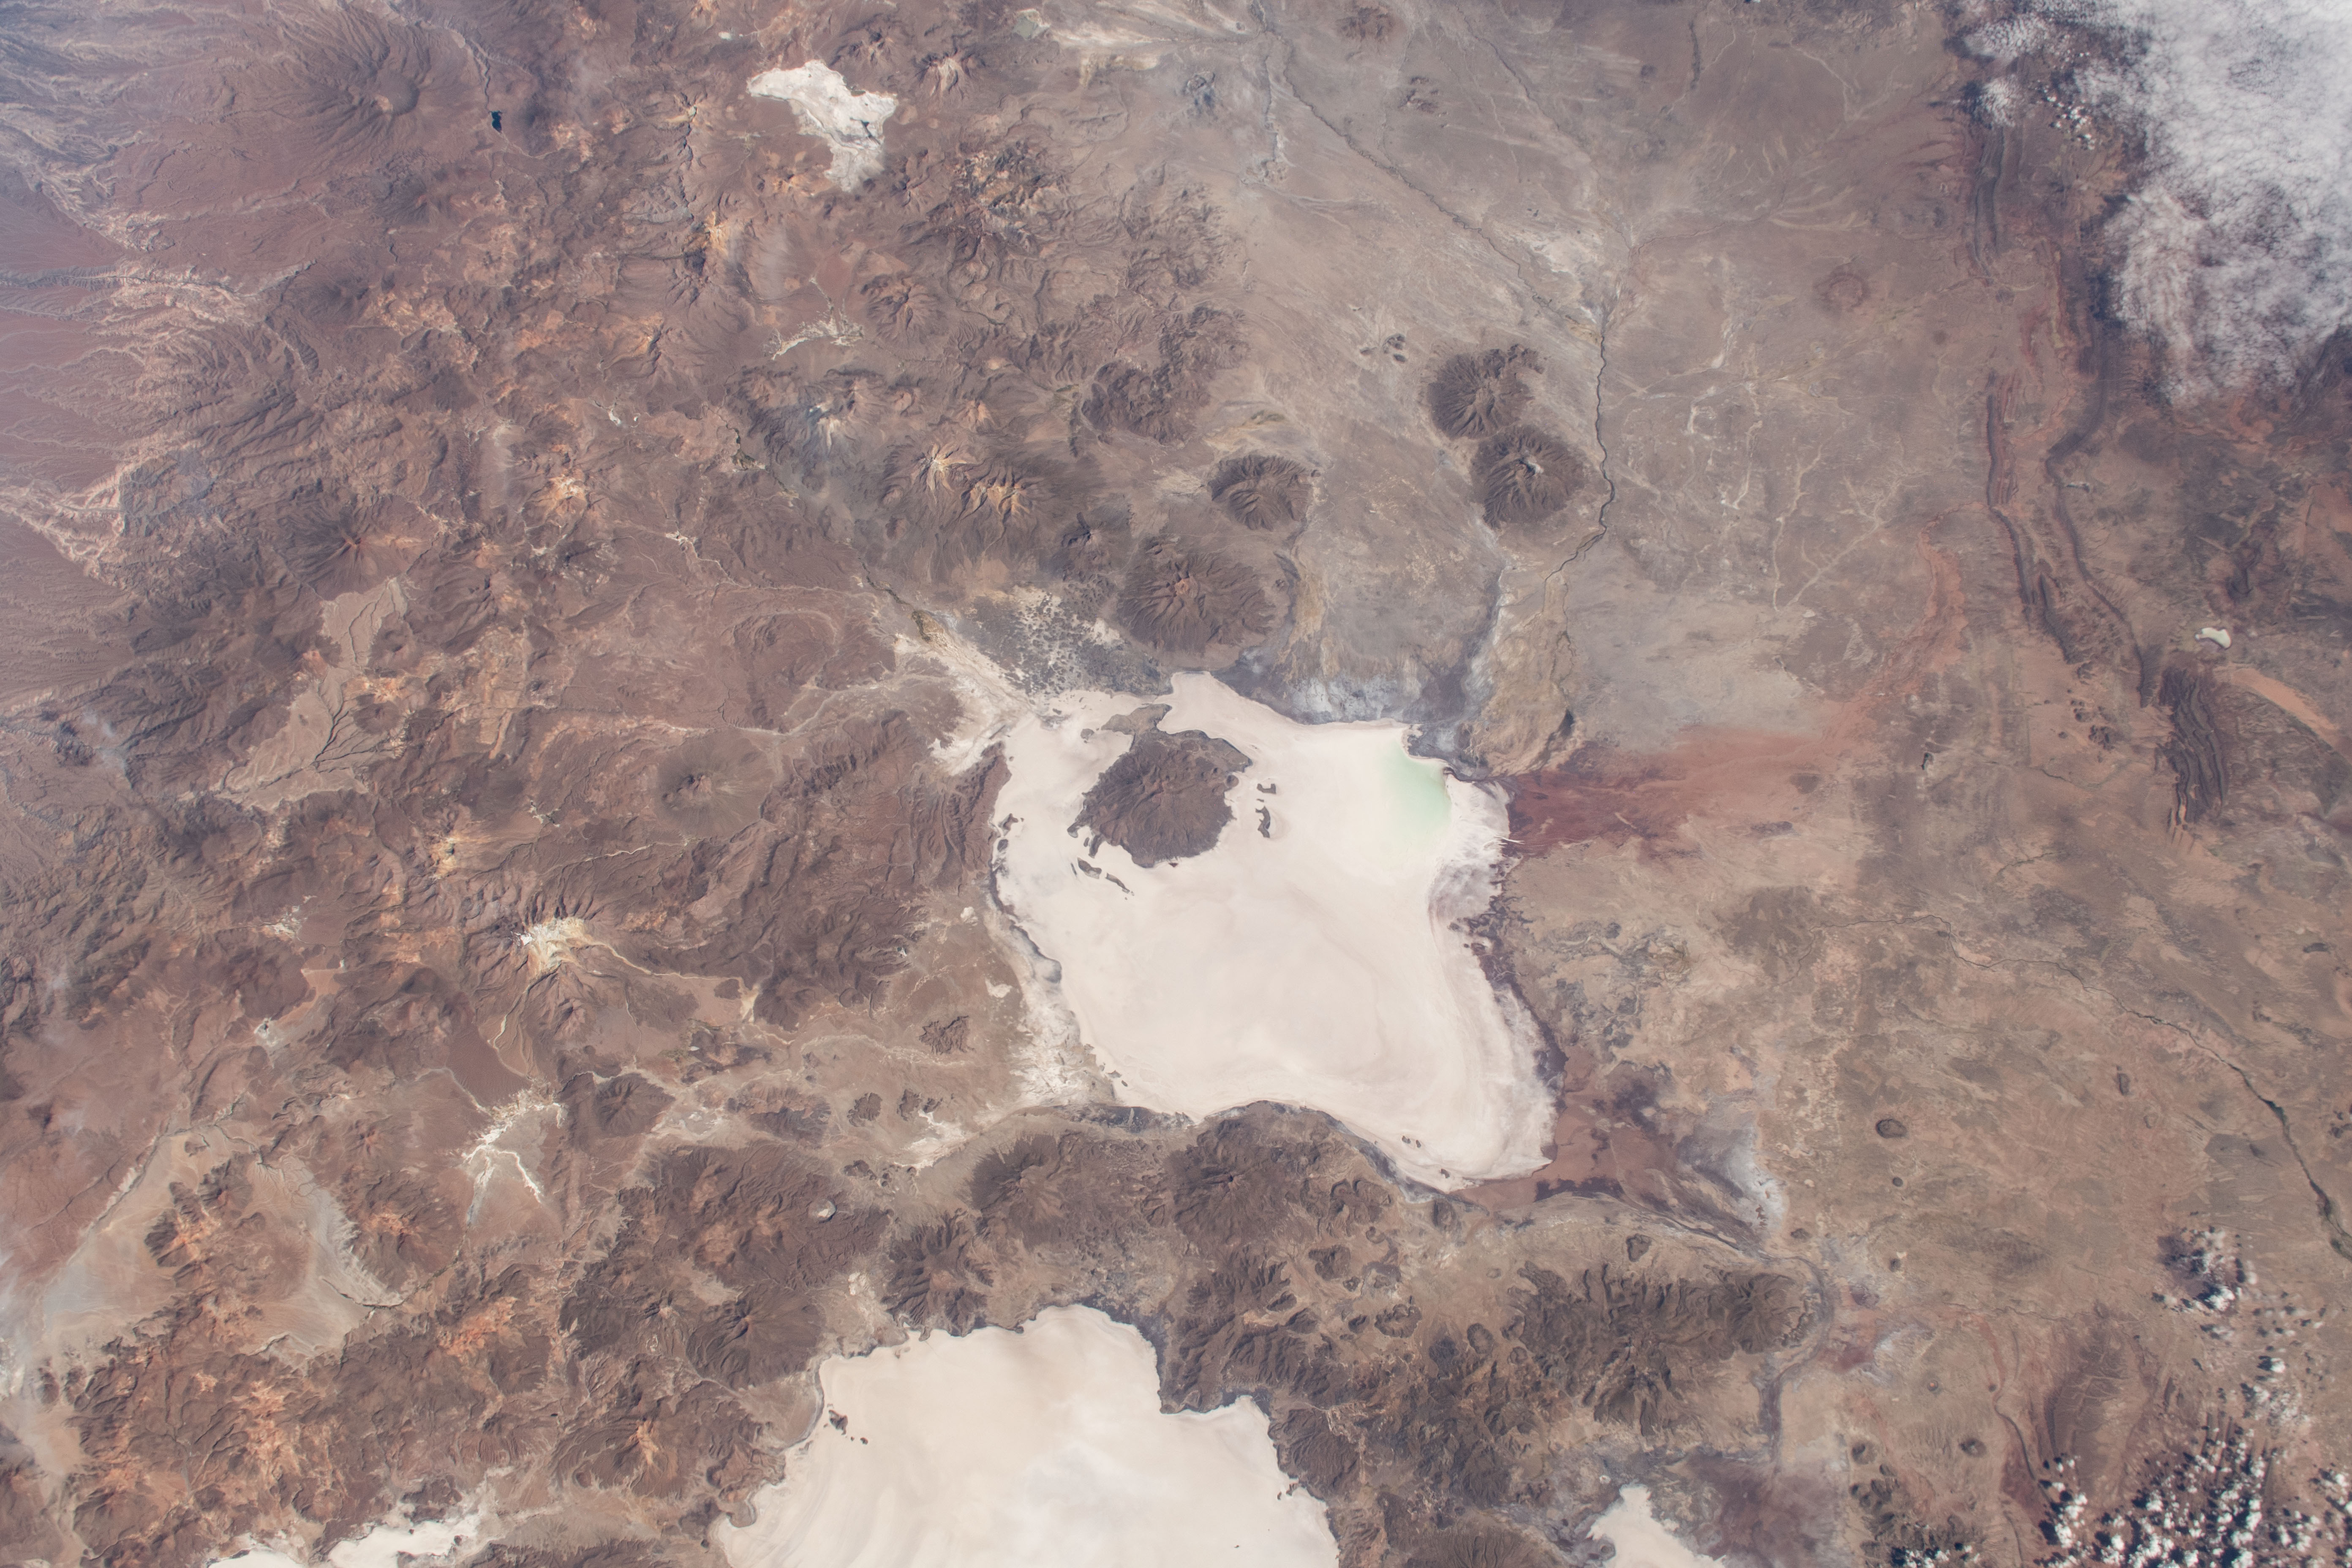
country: BOLIVIA
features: CERRO CARABAYA, SALAR DE UYUNI DESERT
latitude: -19.5
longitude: -68.5
